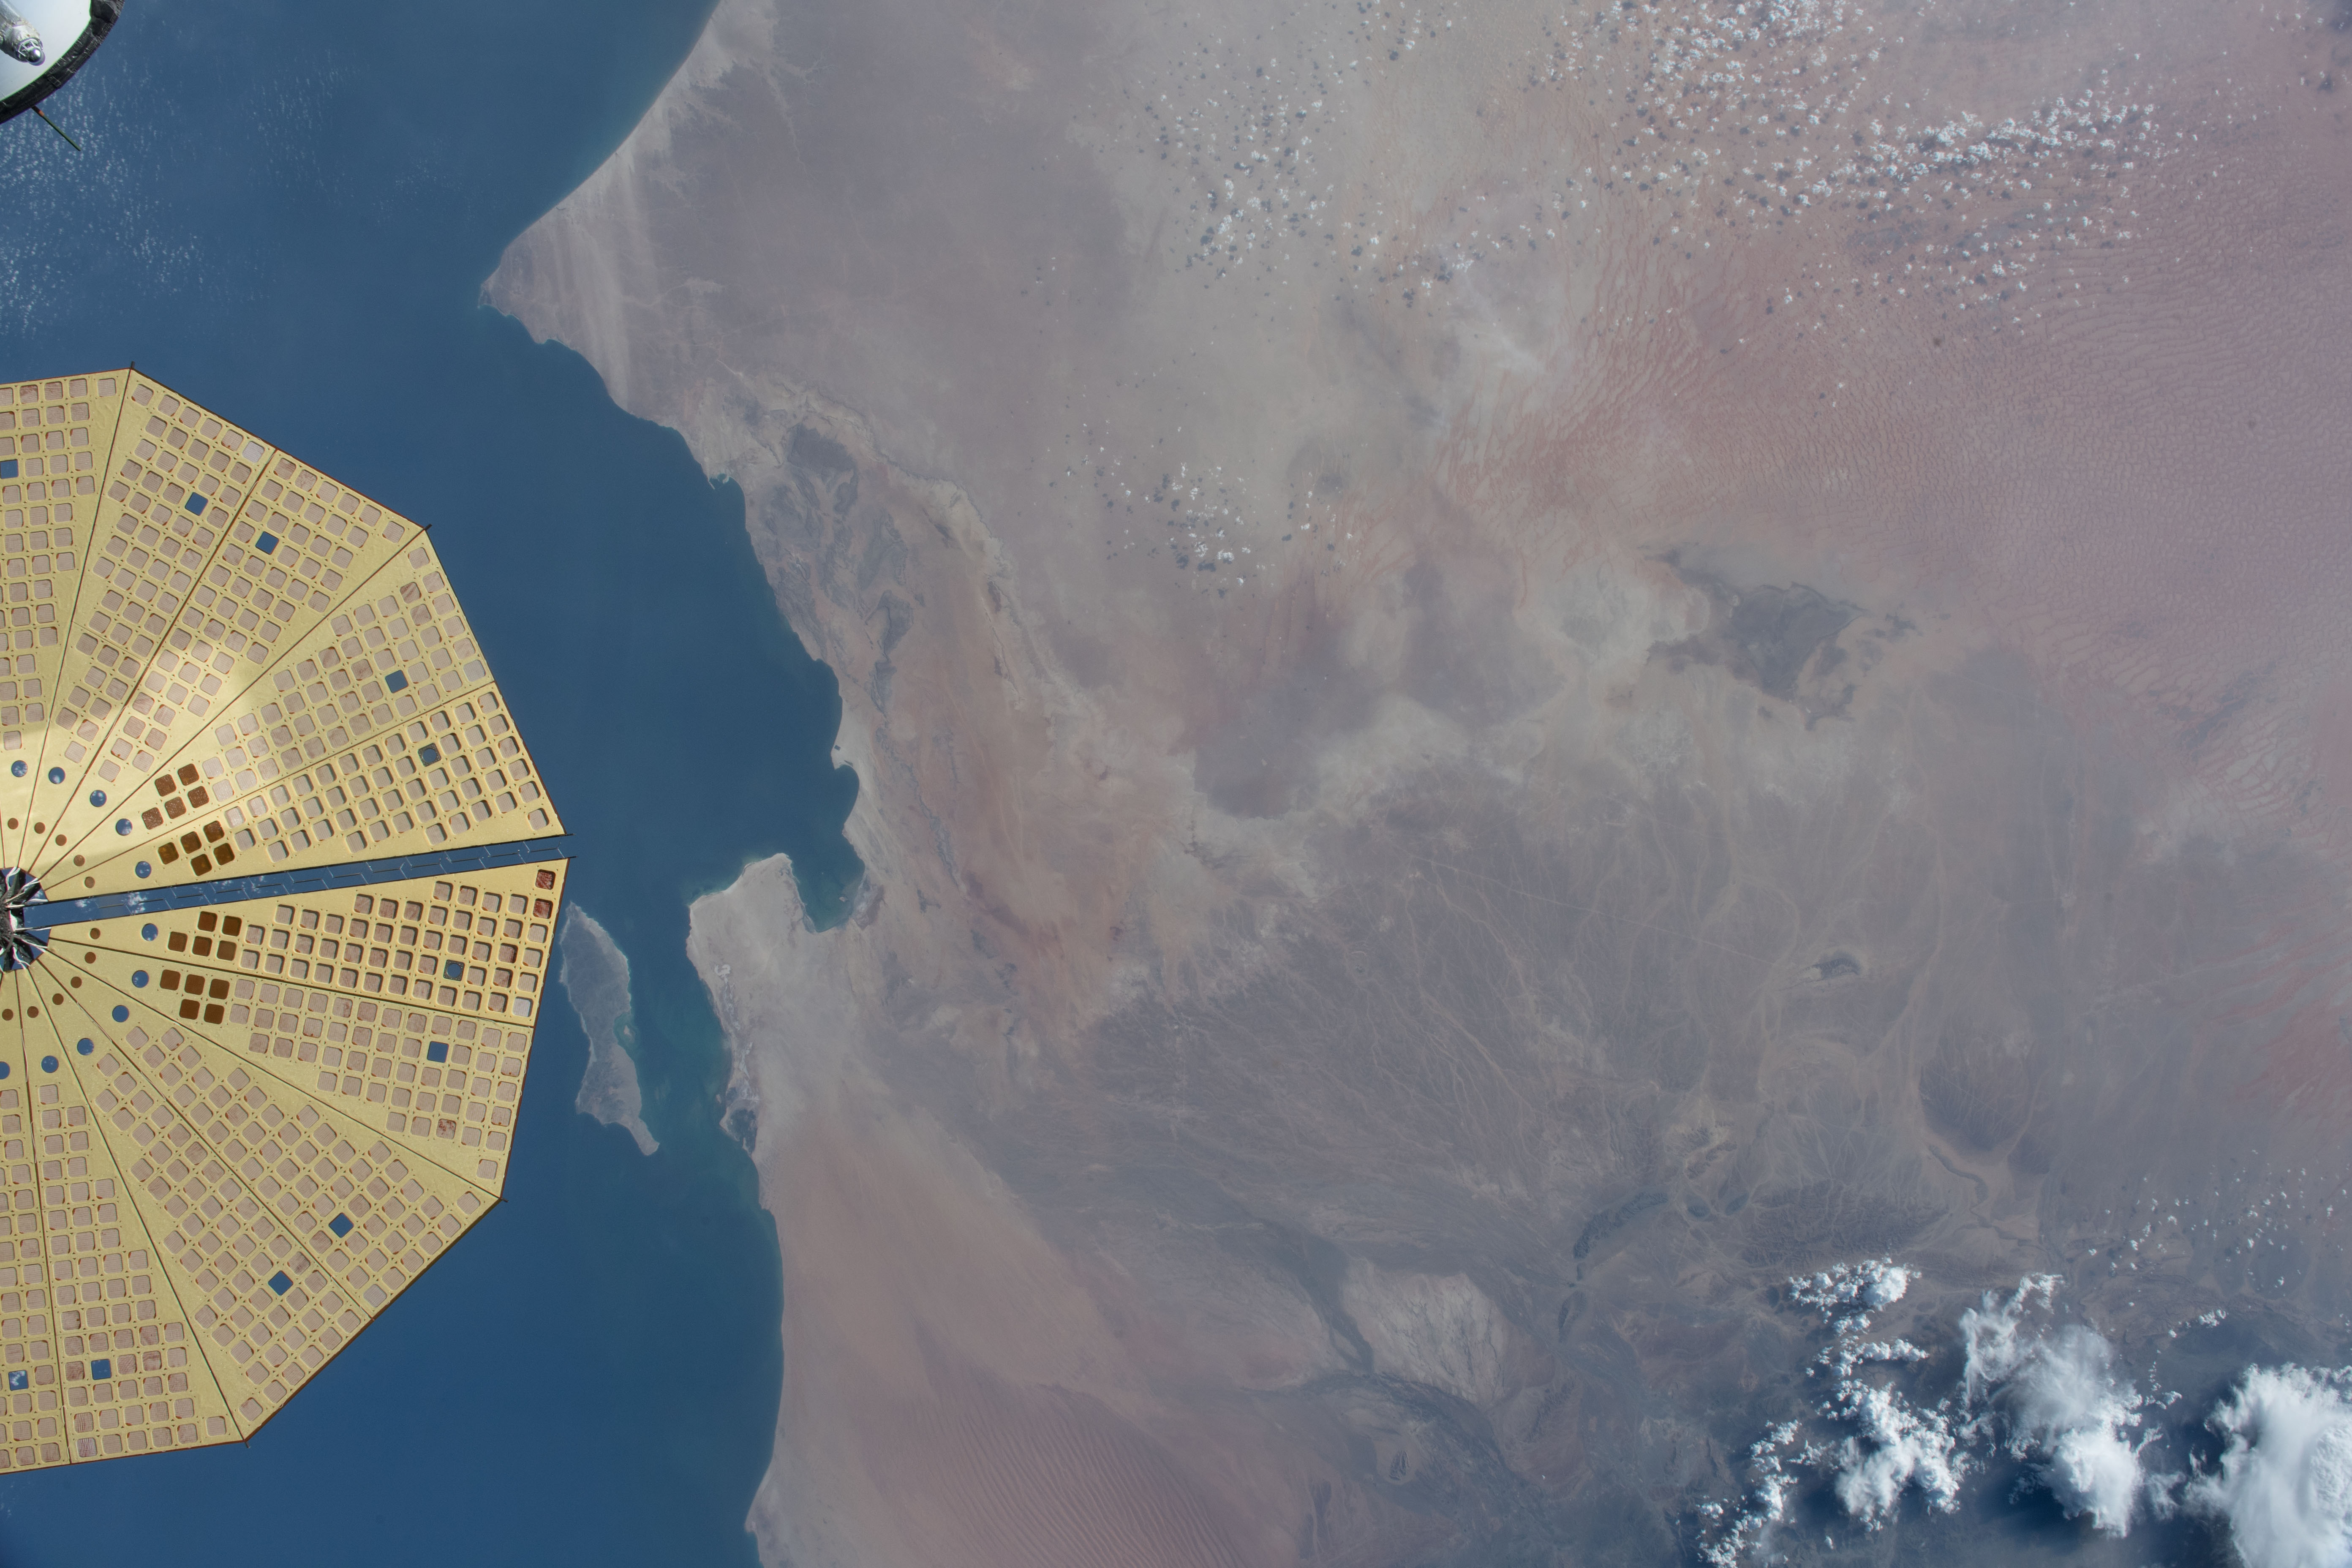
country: OMAN
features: GULF OF OMAN, MASCATE, MASIRAH, ARABIC SEA
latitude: 20.9
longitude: 57.4
